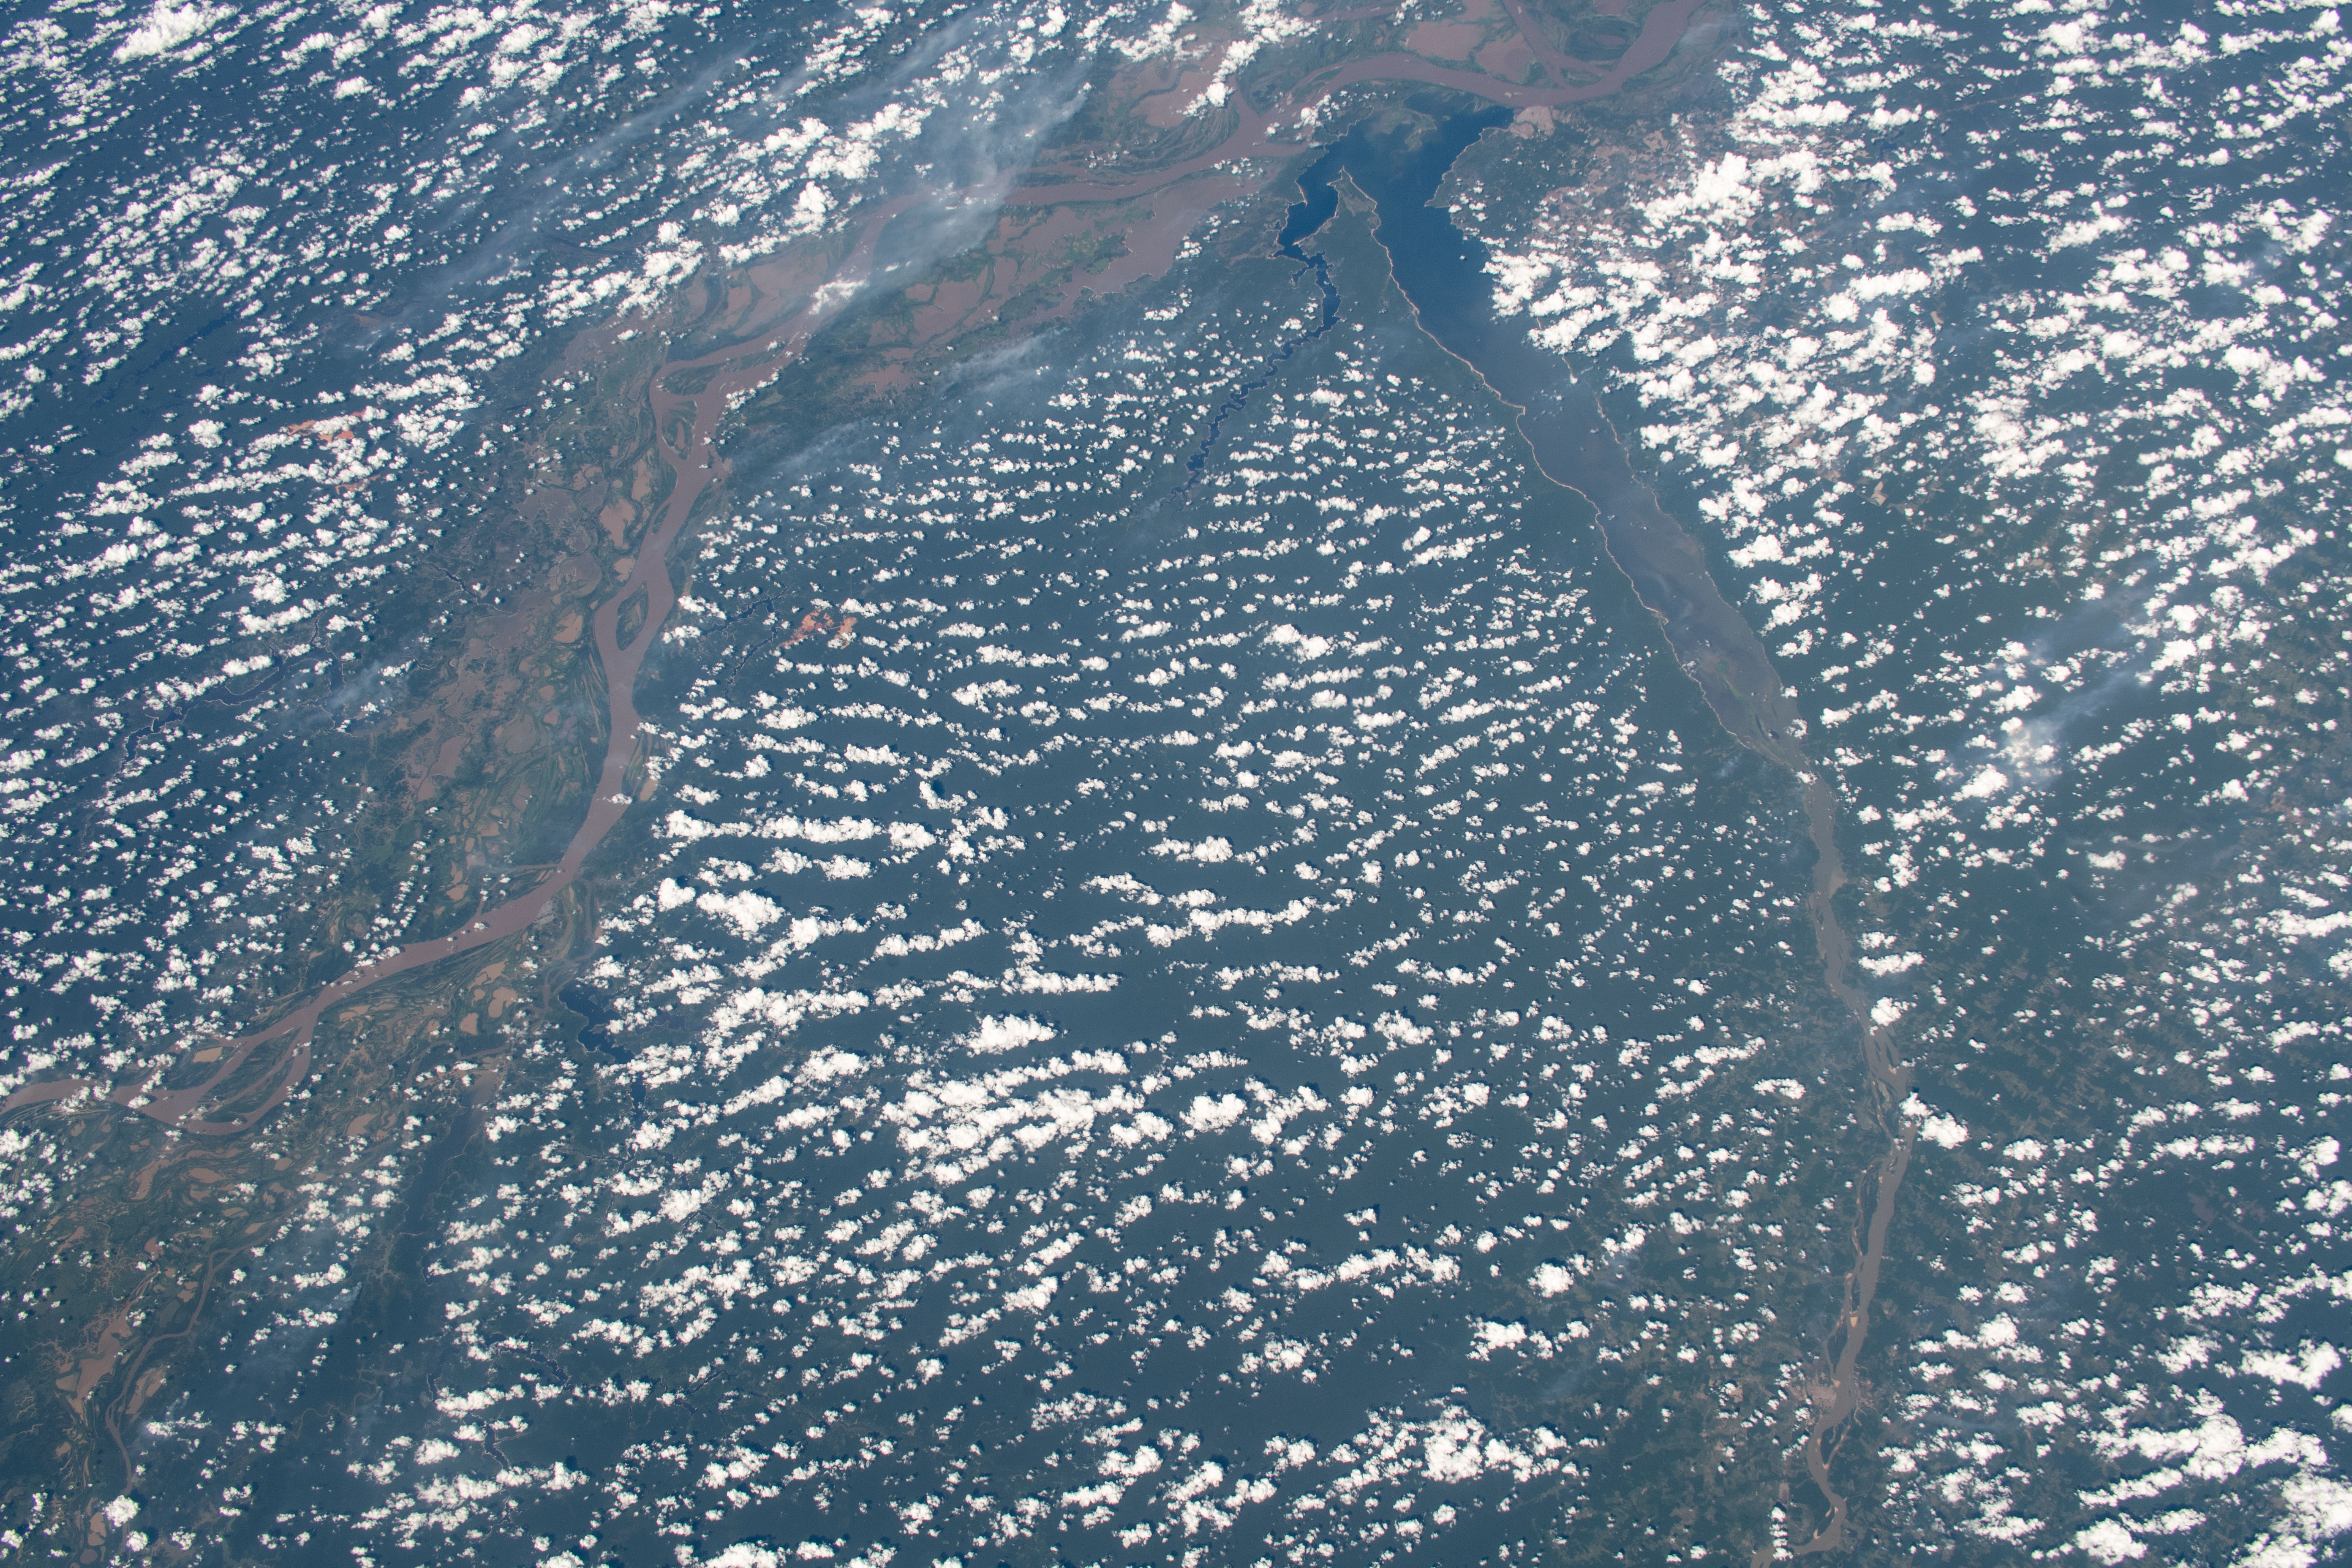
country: BRAZIL
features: AMAZON RIVER, LAGO GRANDE DE MONTE ALEGRE, TAPAJOS
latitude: -3.0
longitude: -56.0
